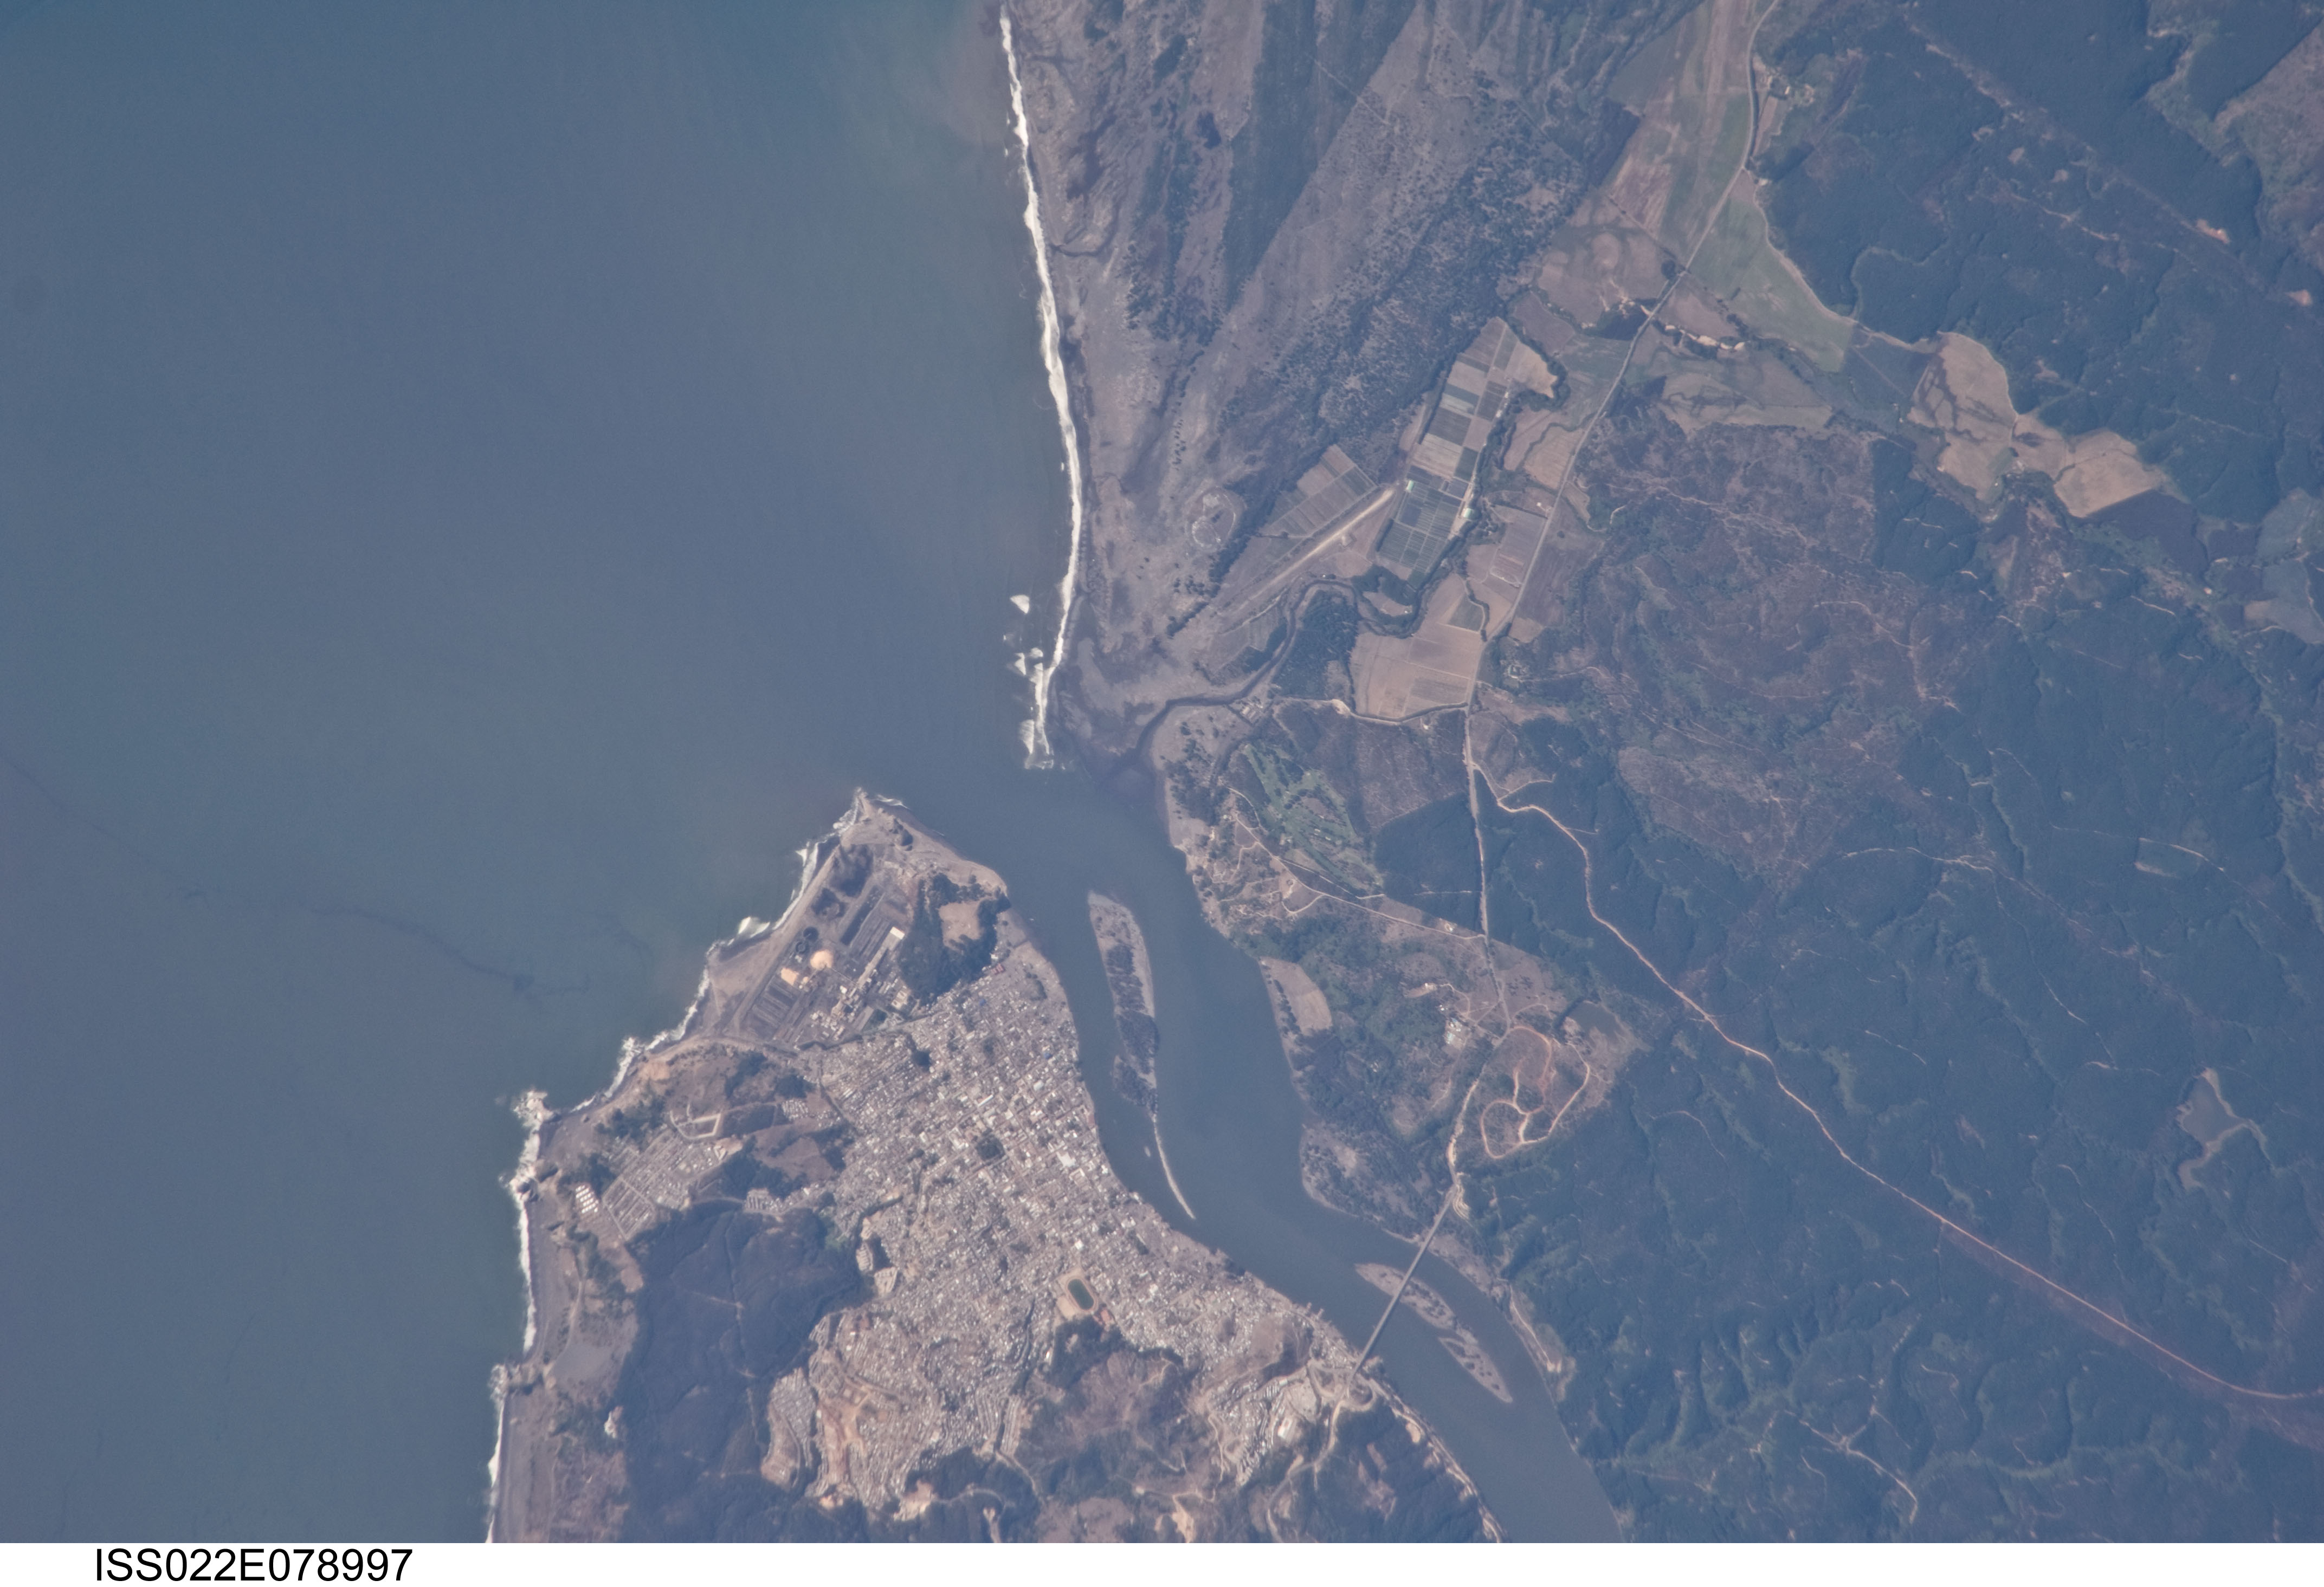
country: CHILE
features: CONSTITUCION, MAULE R., COAST, FOREST
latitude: -35.3
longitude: -72.4
